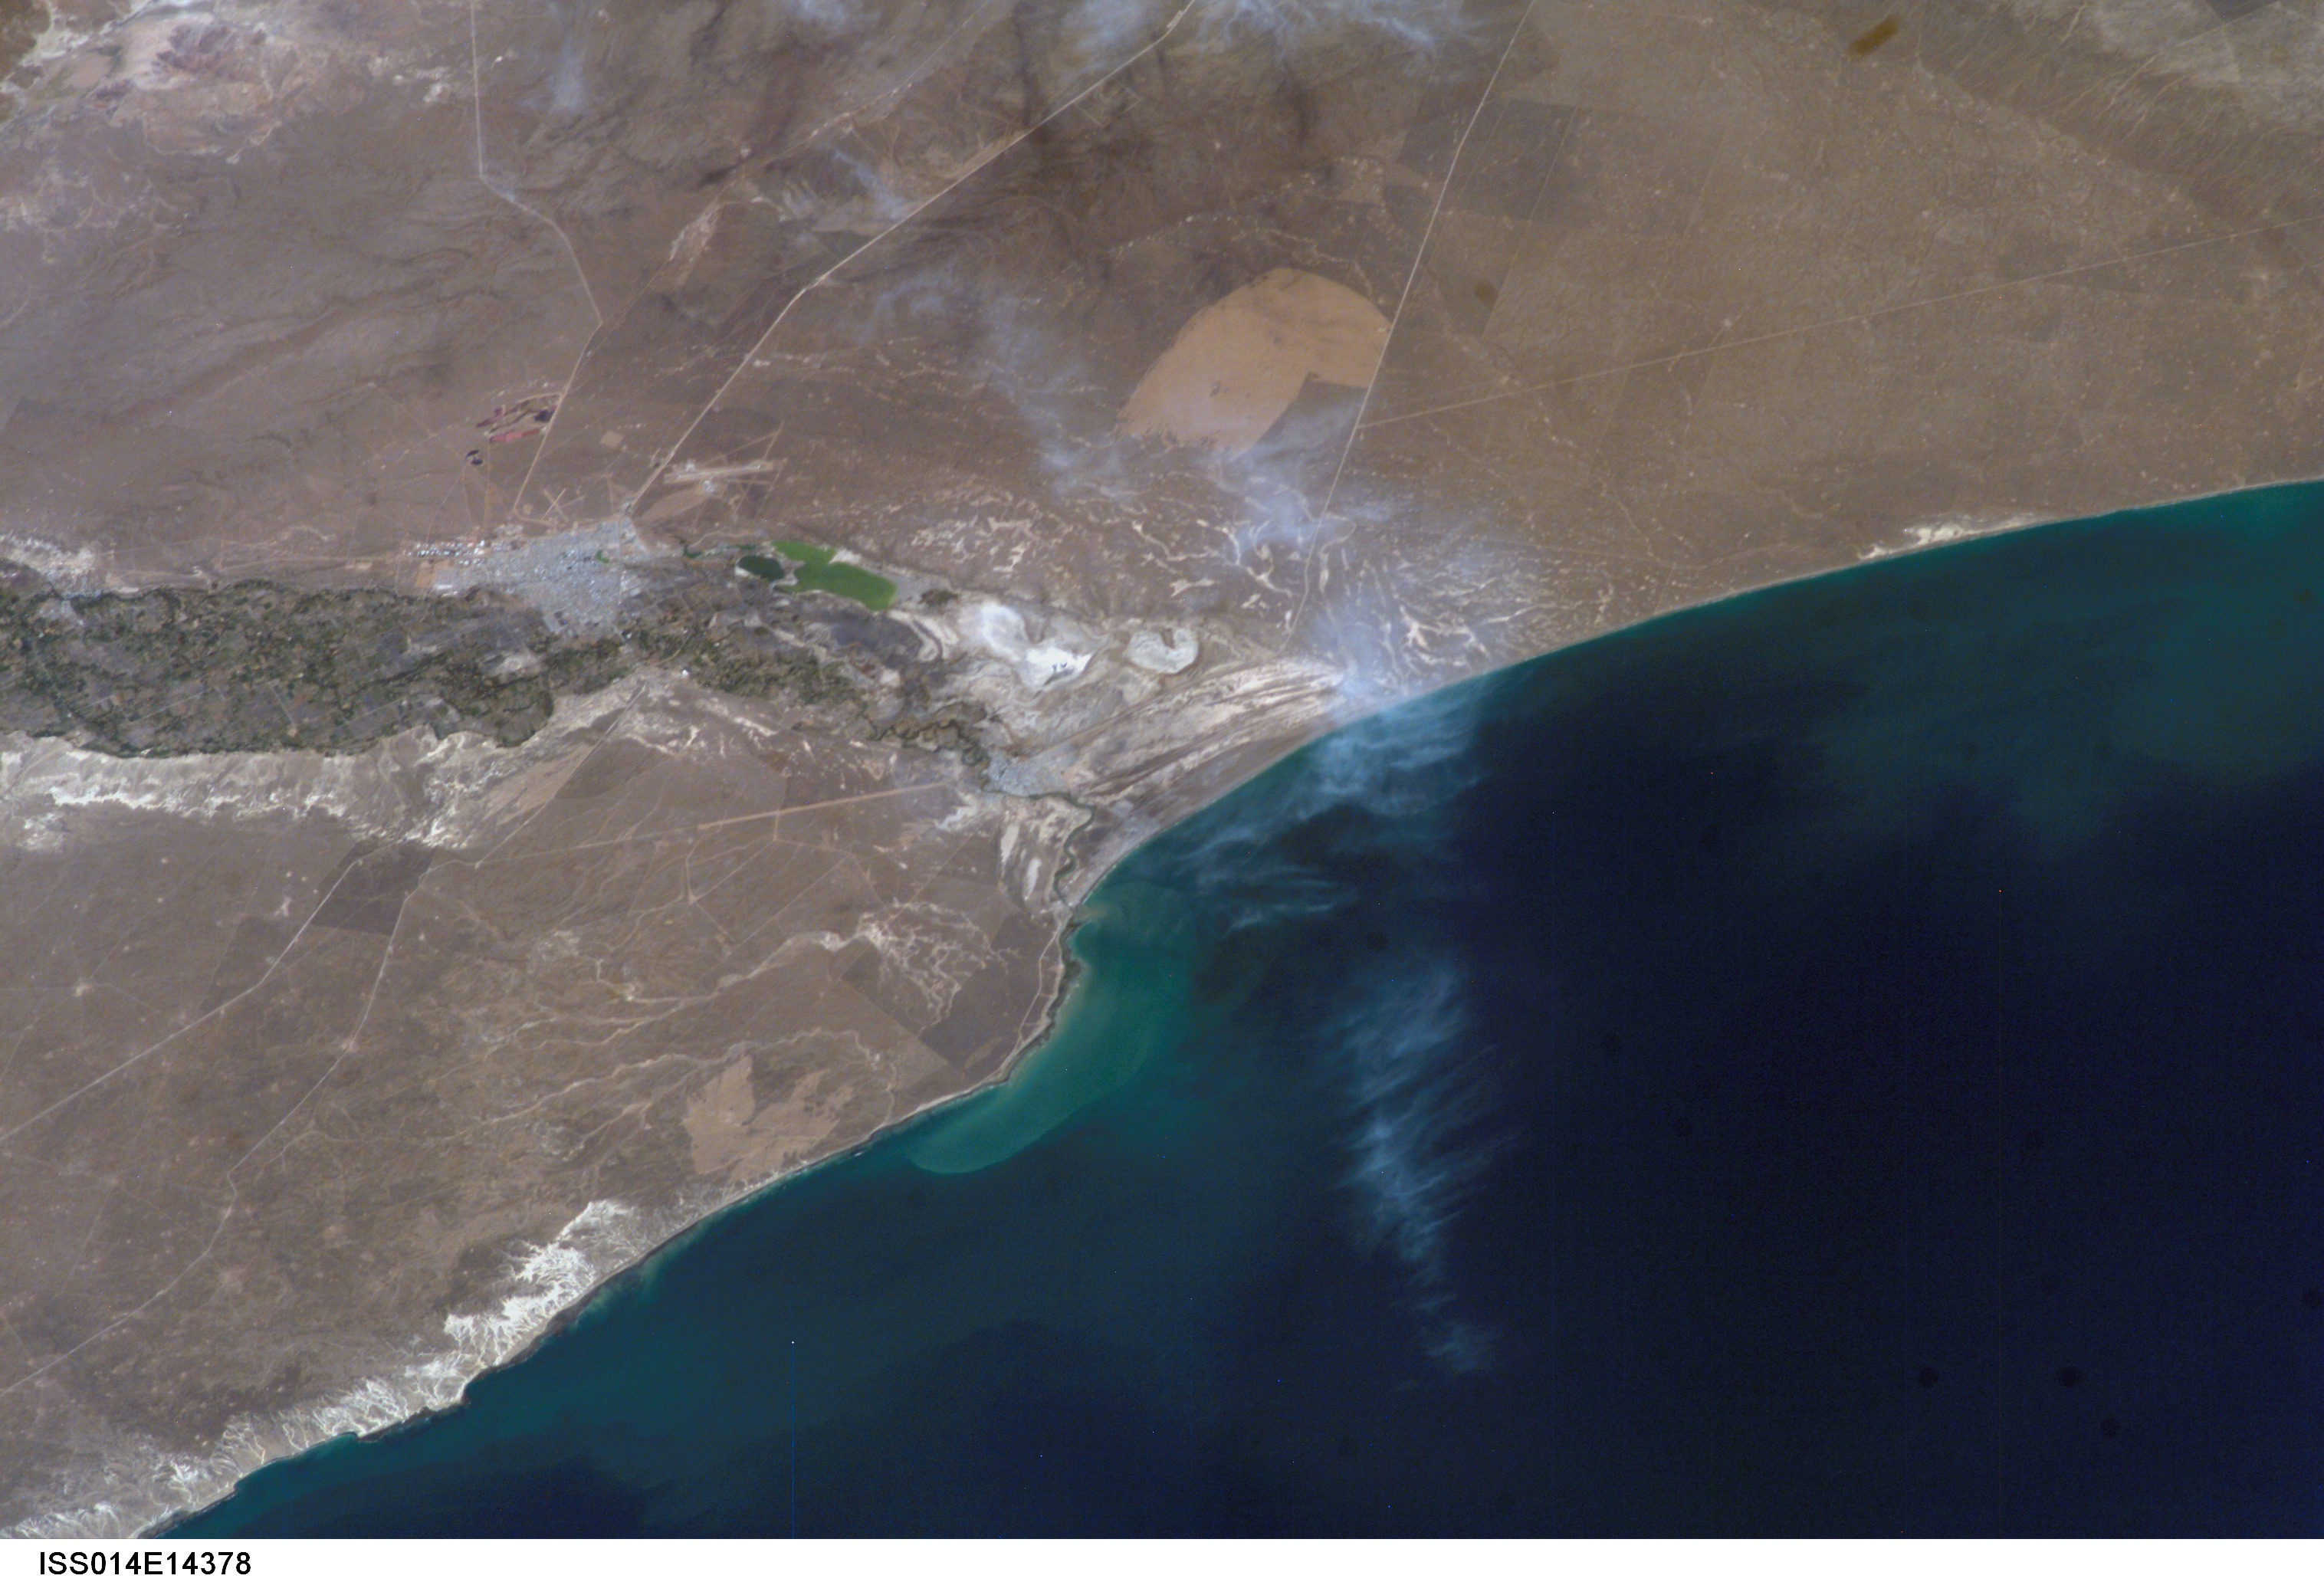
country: ARGENTINA
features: CHUBUT R., COAST, RAWSON AREA
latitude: -43.5
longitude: -65.0
